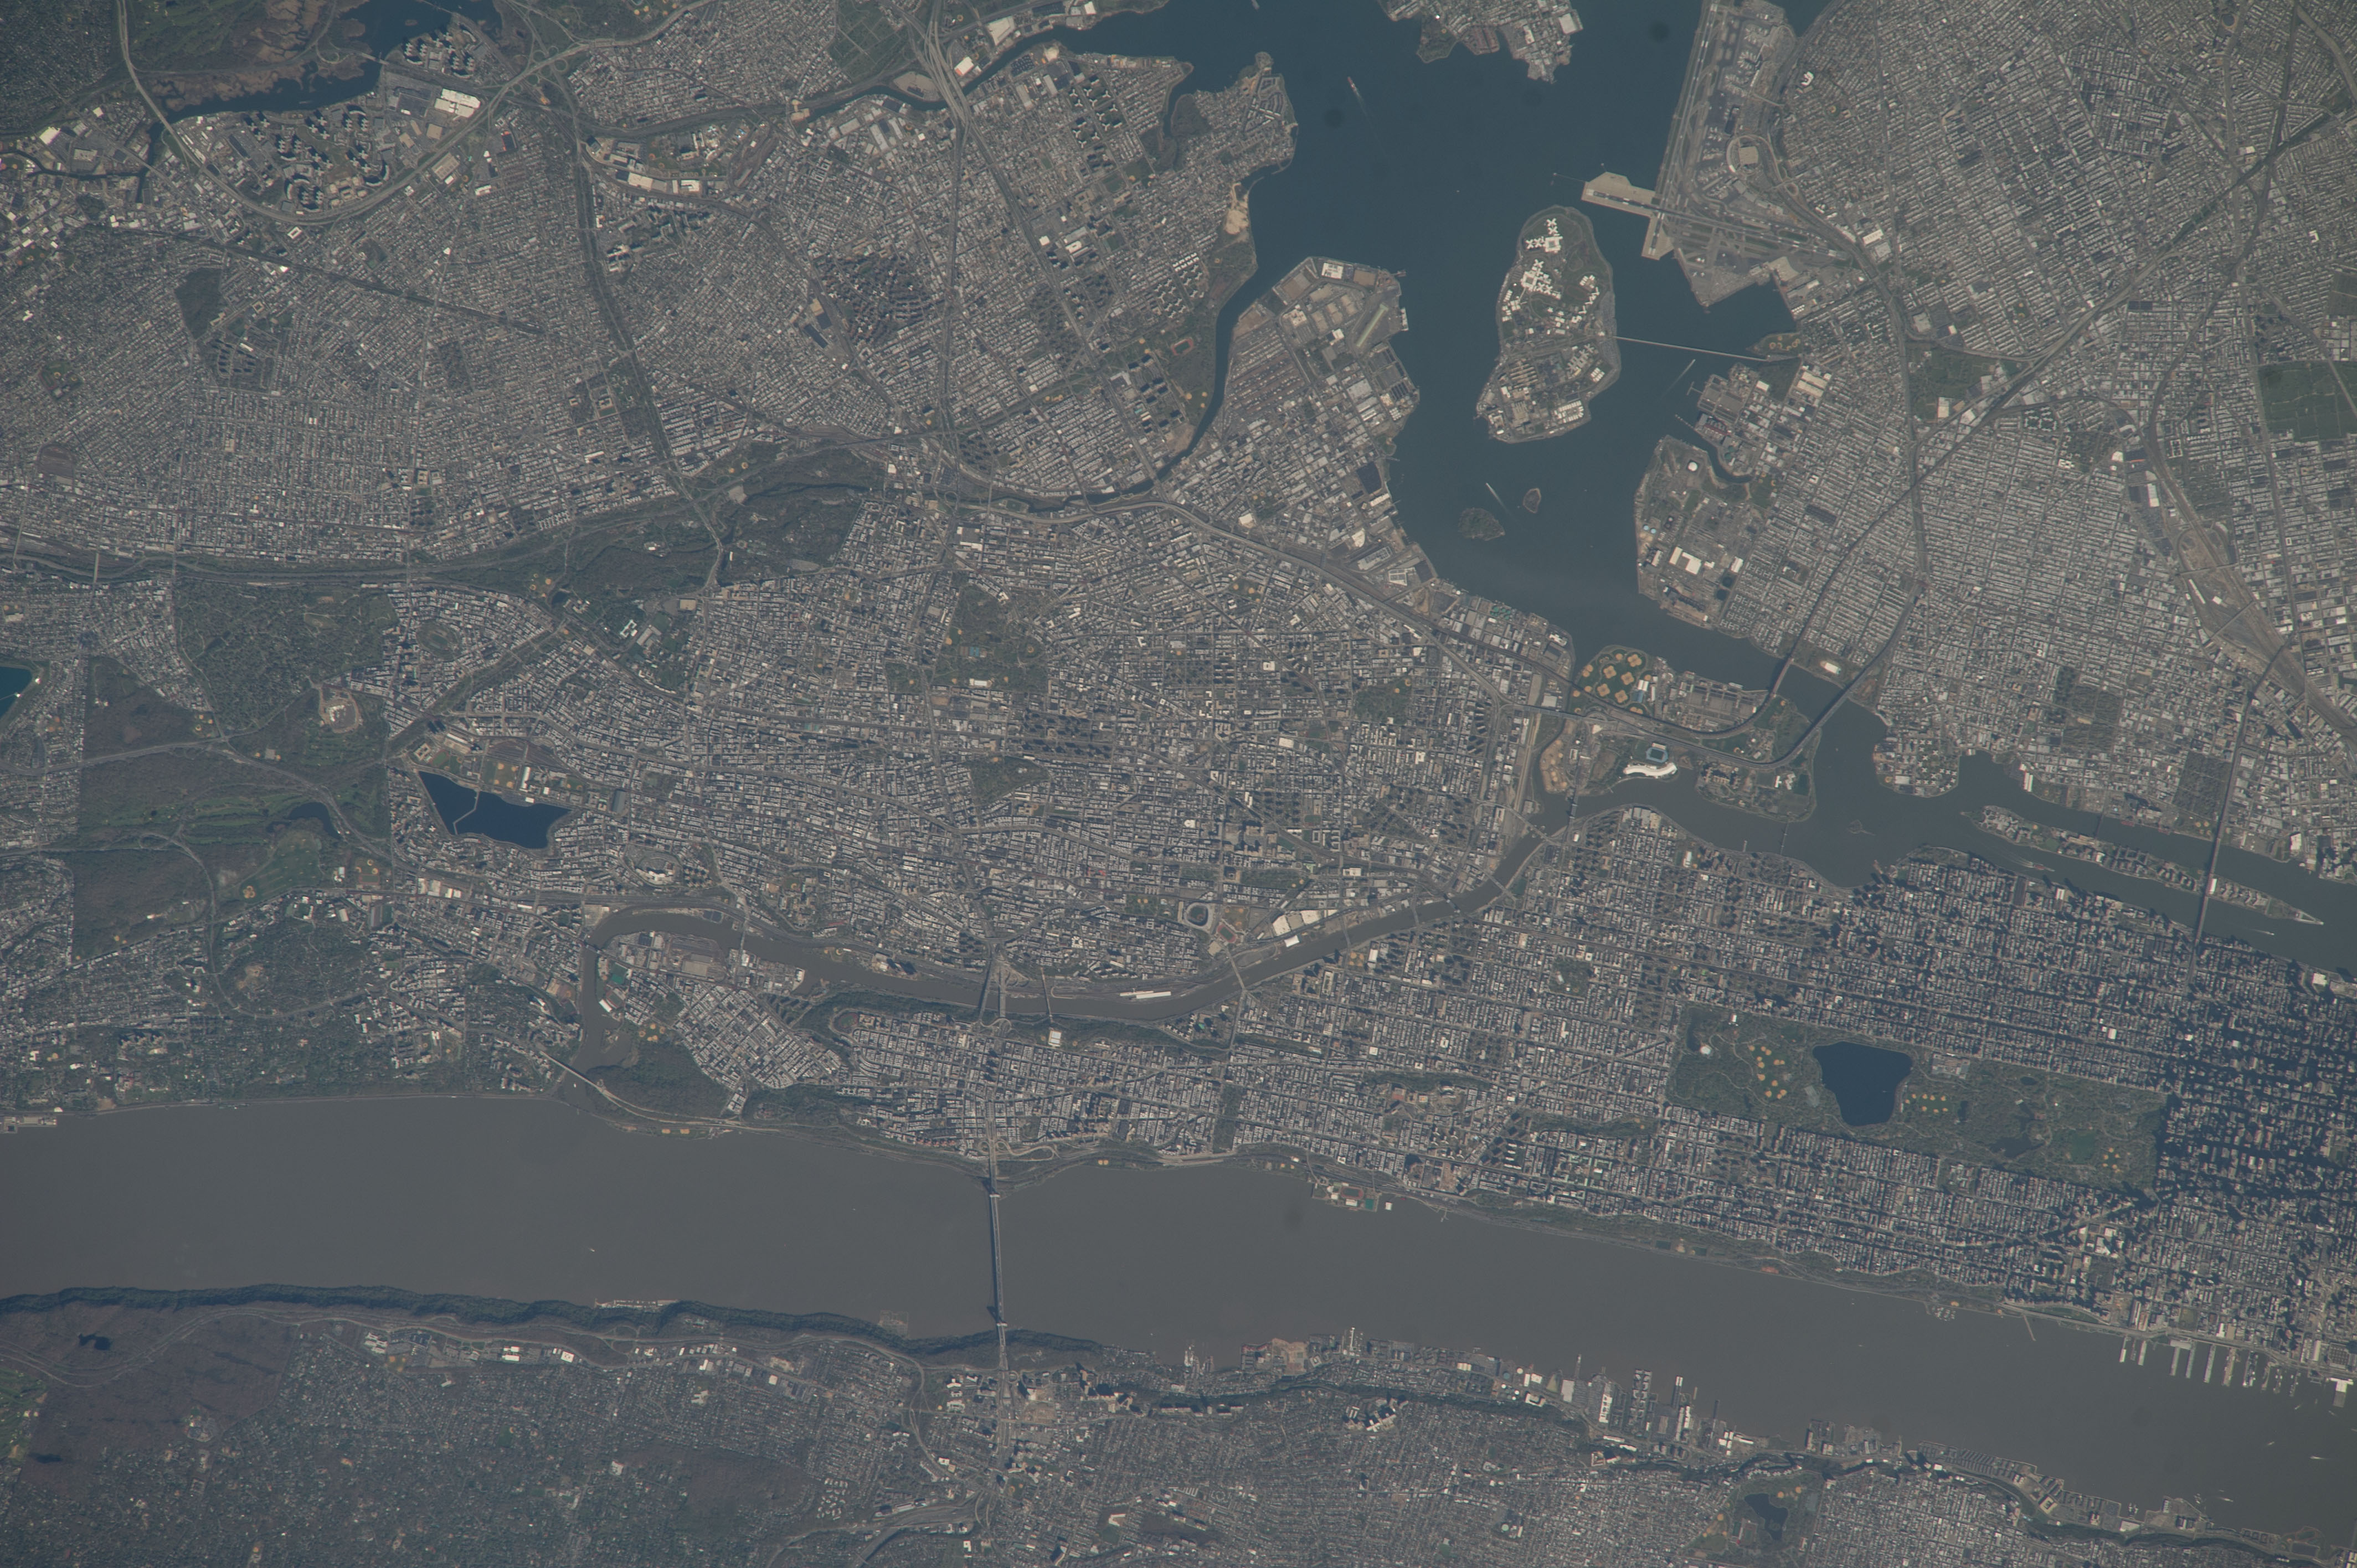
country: USA-NEW_YORK
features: CITY, COAST, NEW YORK, EAST RIVER, HUDSON RIVER RIKERS ISLAND, MANHATTAN, HARLEM RIVER, BRONX, CENTRAL PARK, BRONX RIVER
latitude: 40.8
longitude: -73.9
